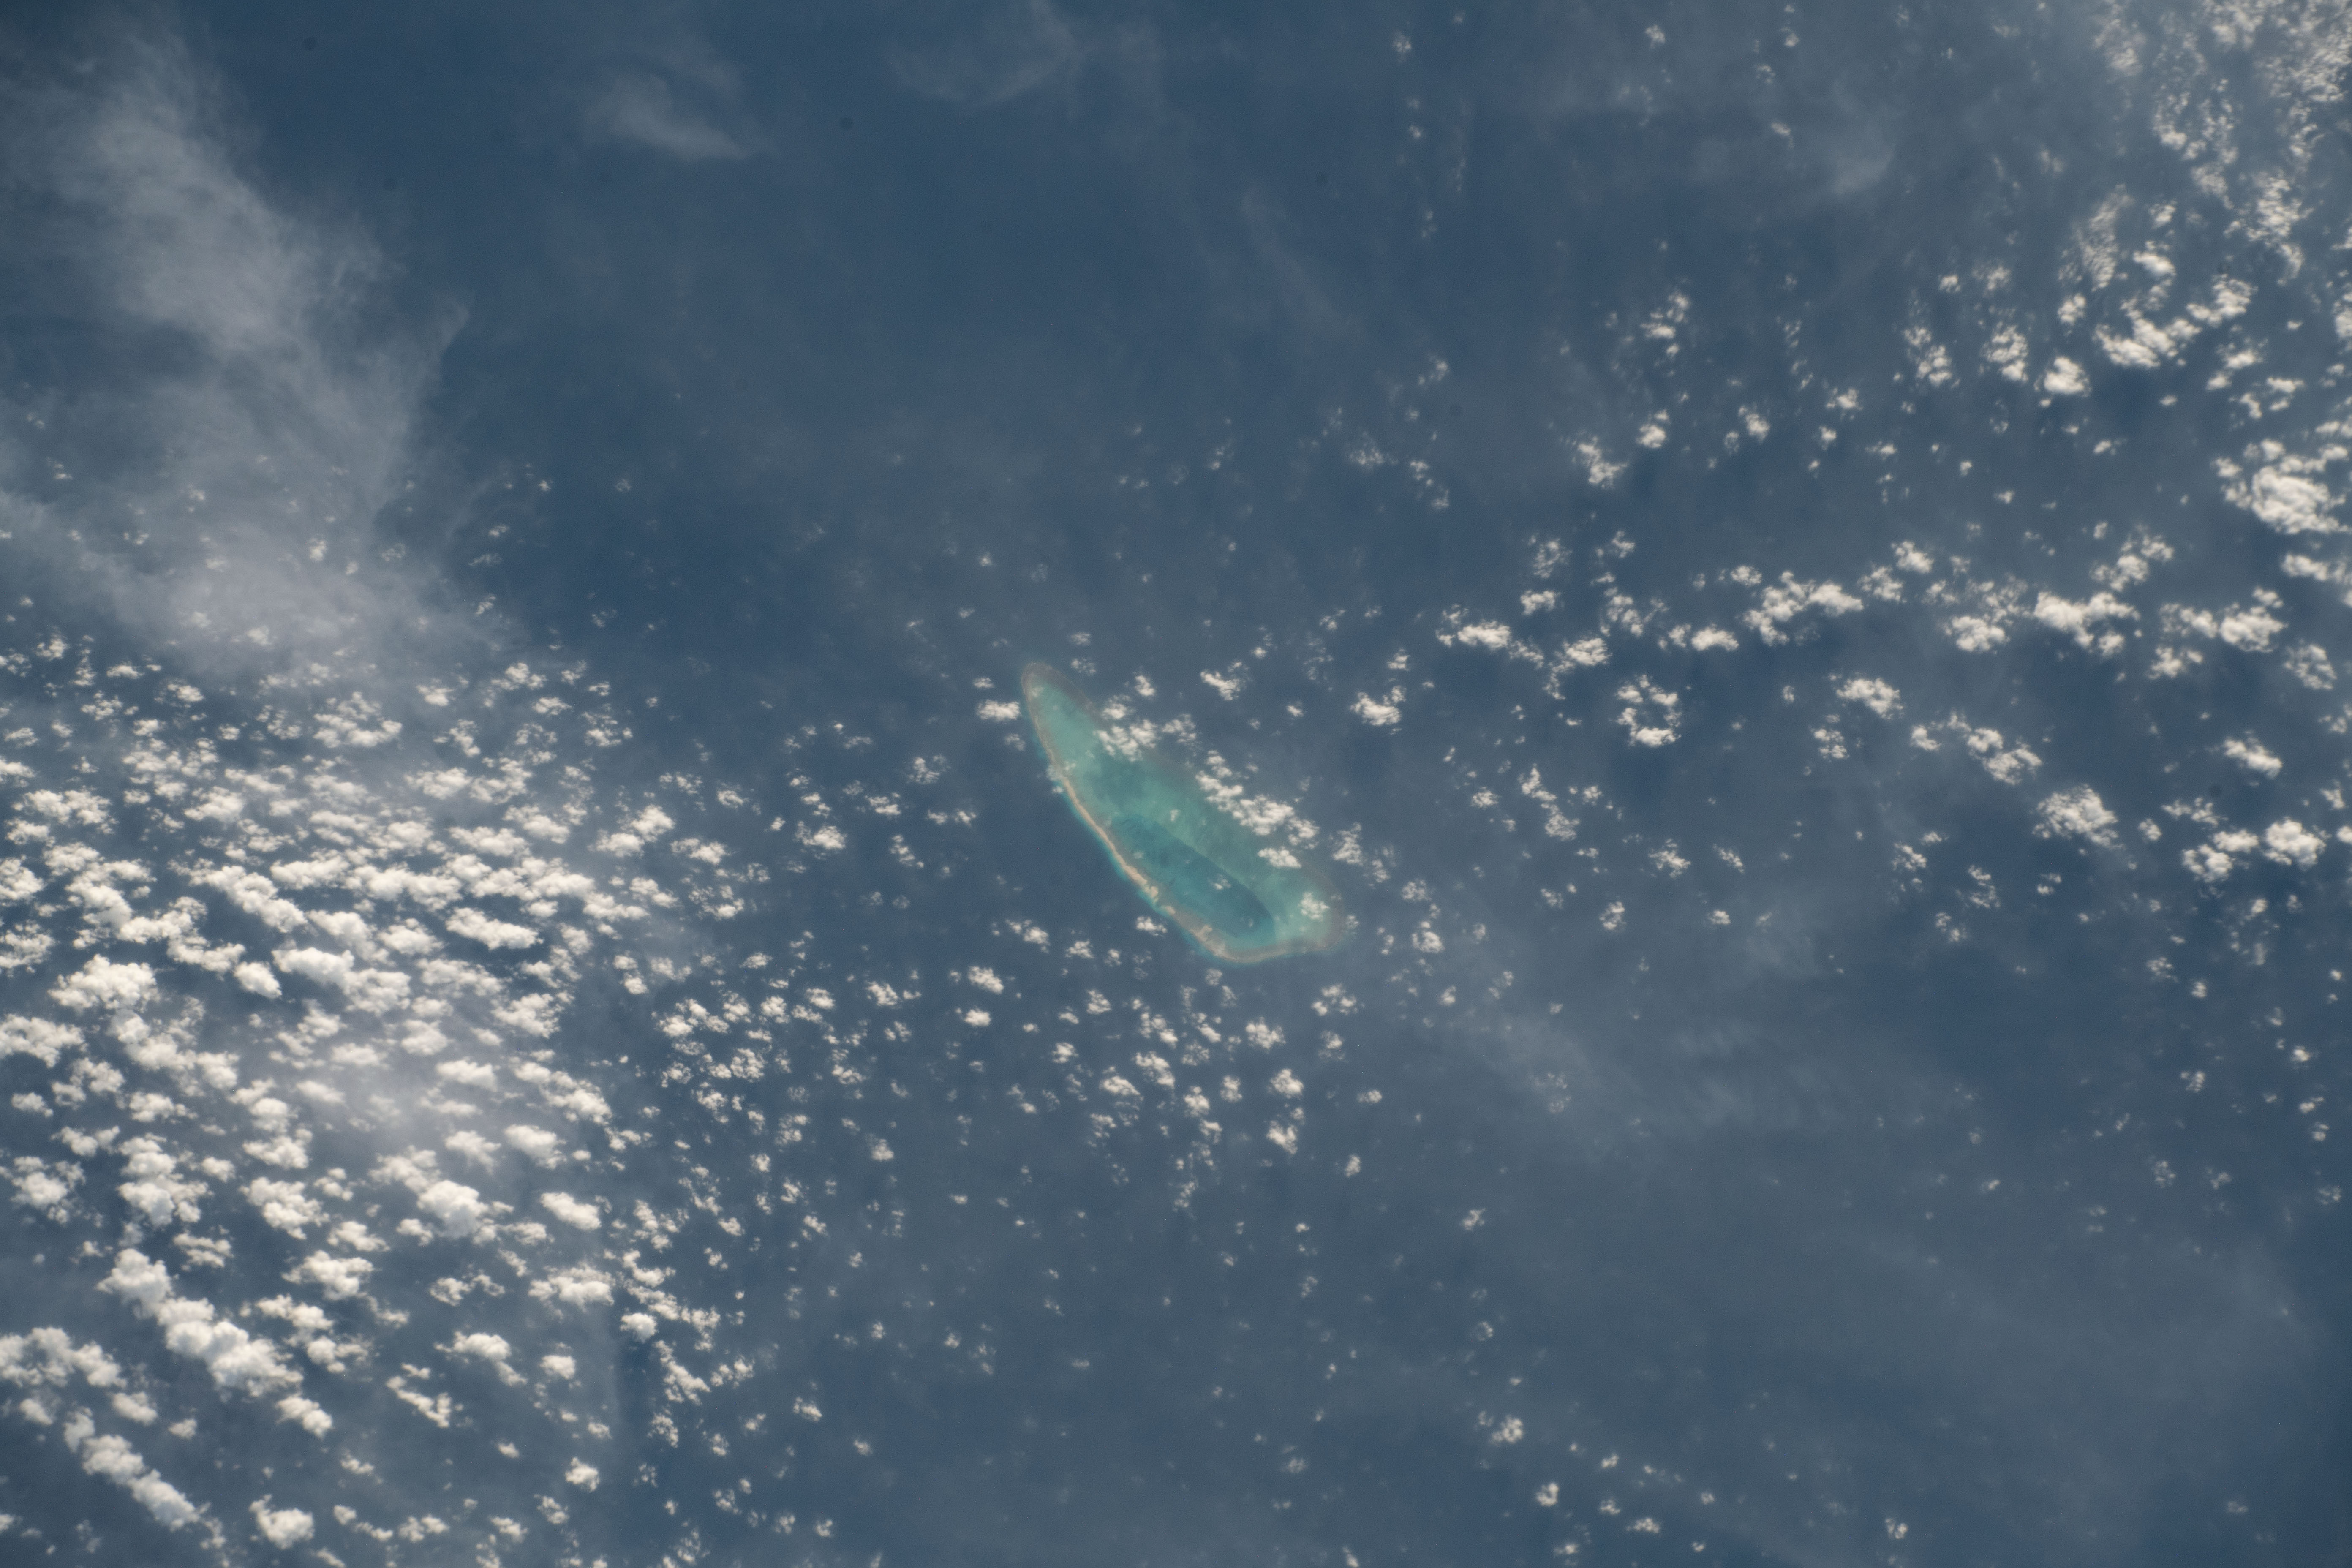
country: LAKSHADWEEP ISLANDS
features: ARABIAN SEA, ISLAND
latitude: 12.3
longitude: 71.9
